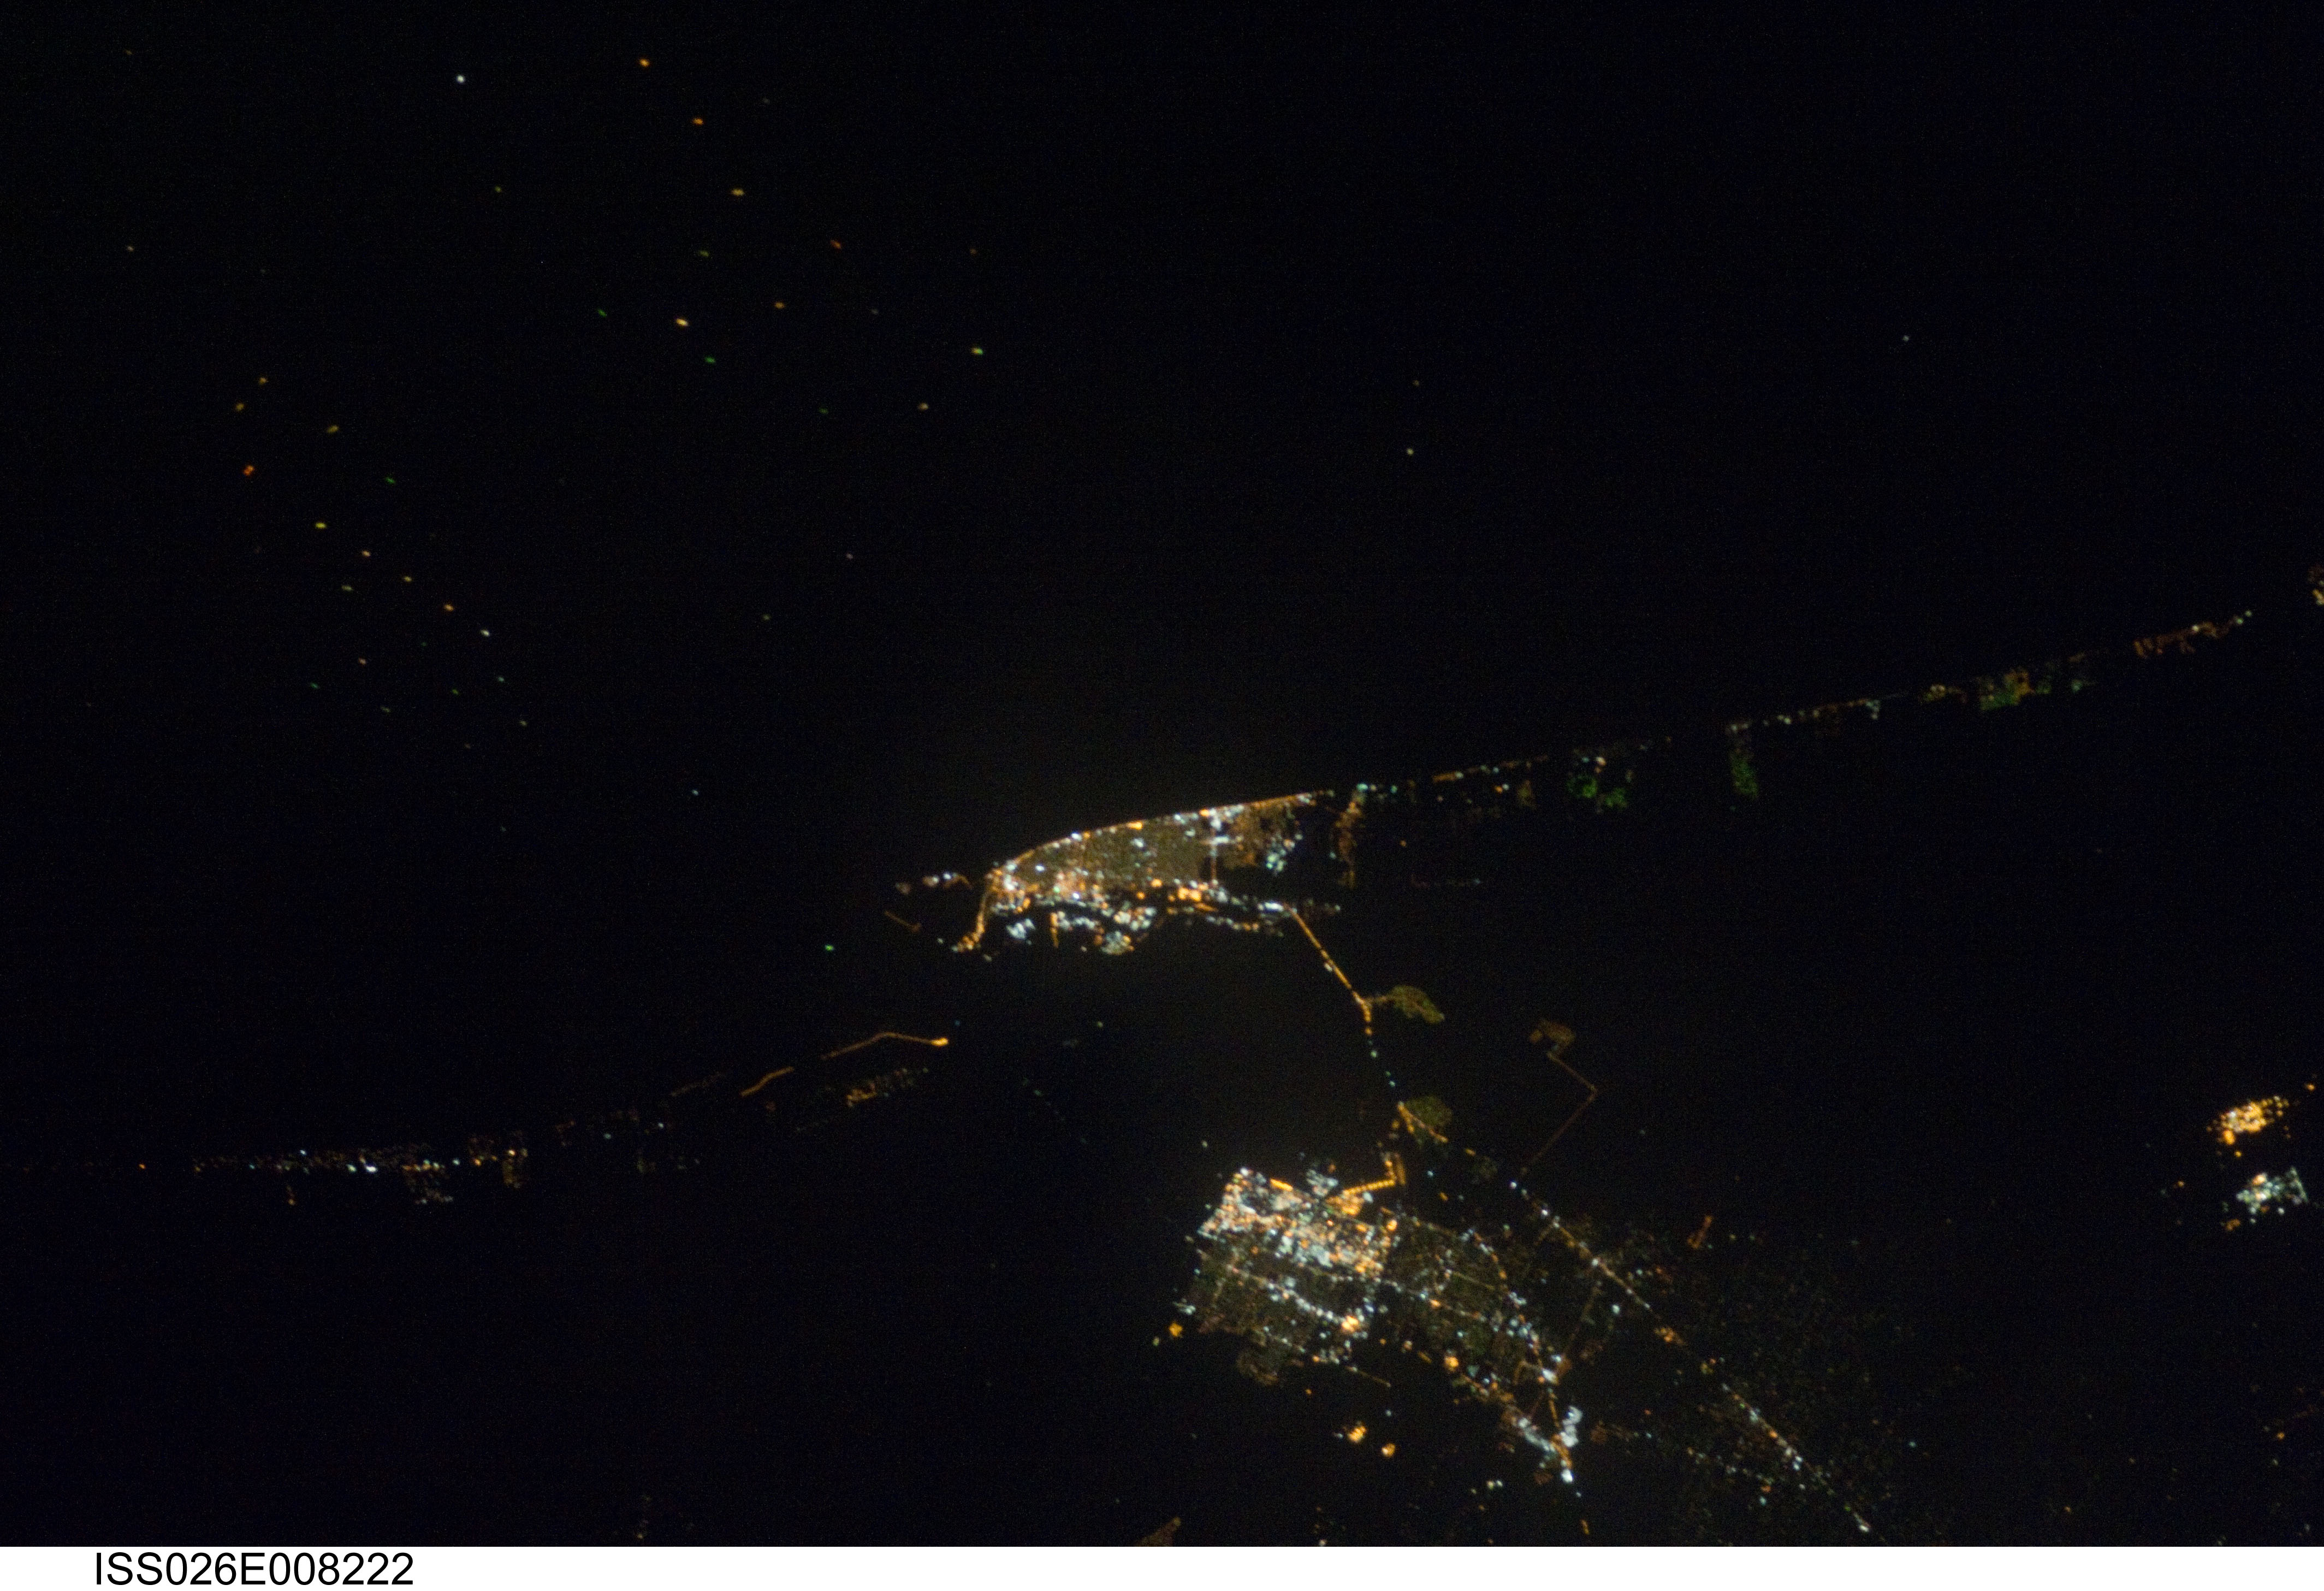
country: USA-TEXAS
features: GALVESTON, TEXAS CITY LIGHTS AT NIGHT
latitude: 29.3
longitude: -94.8
